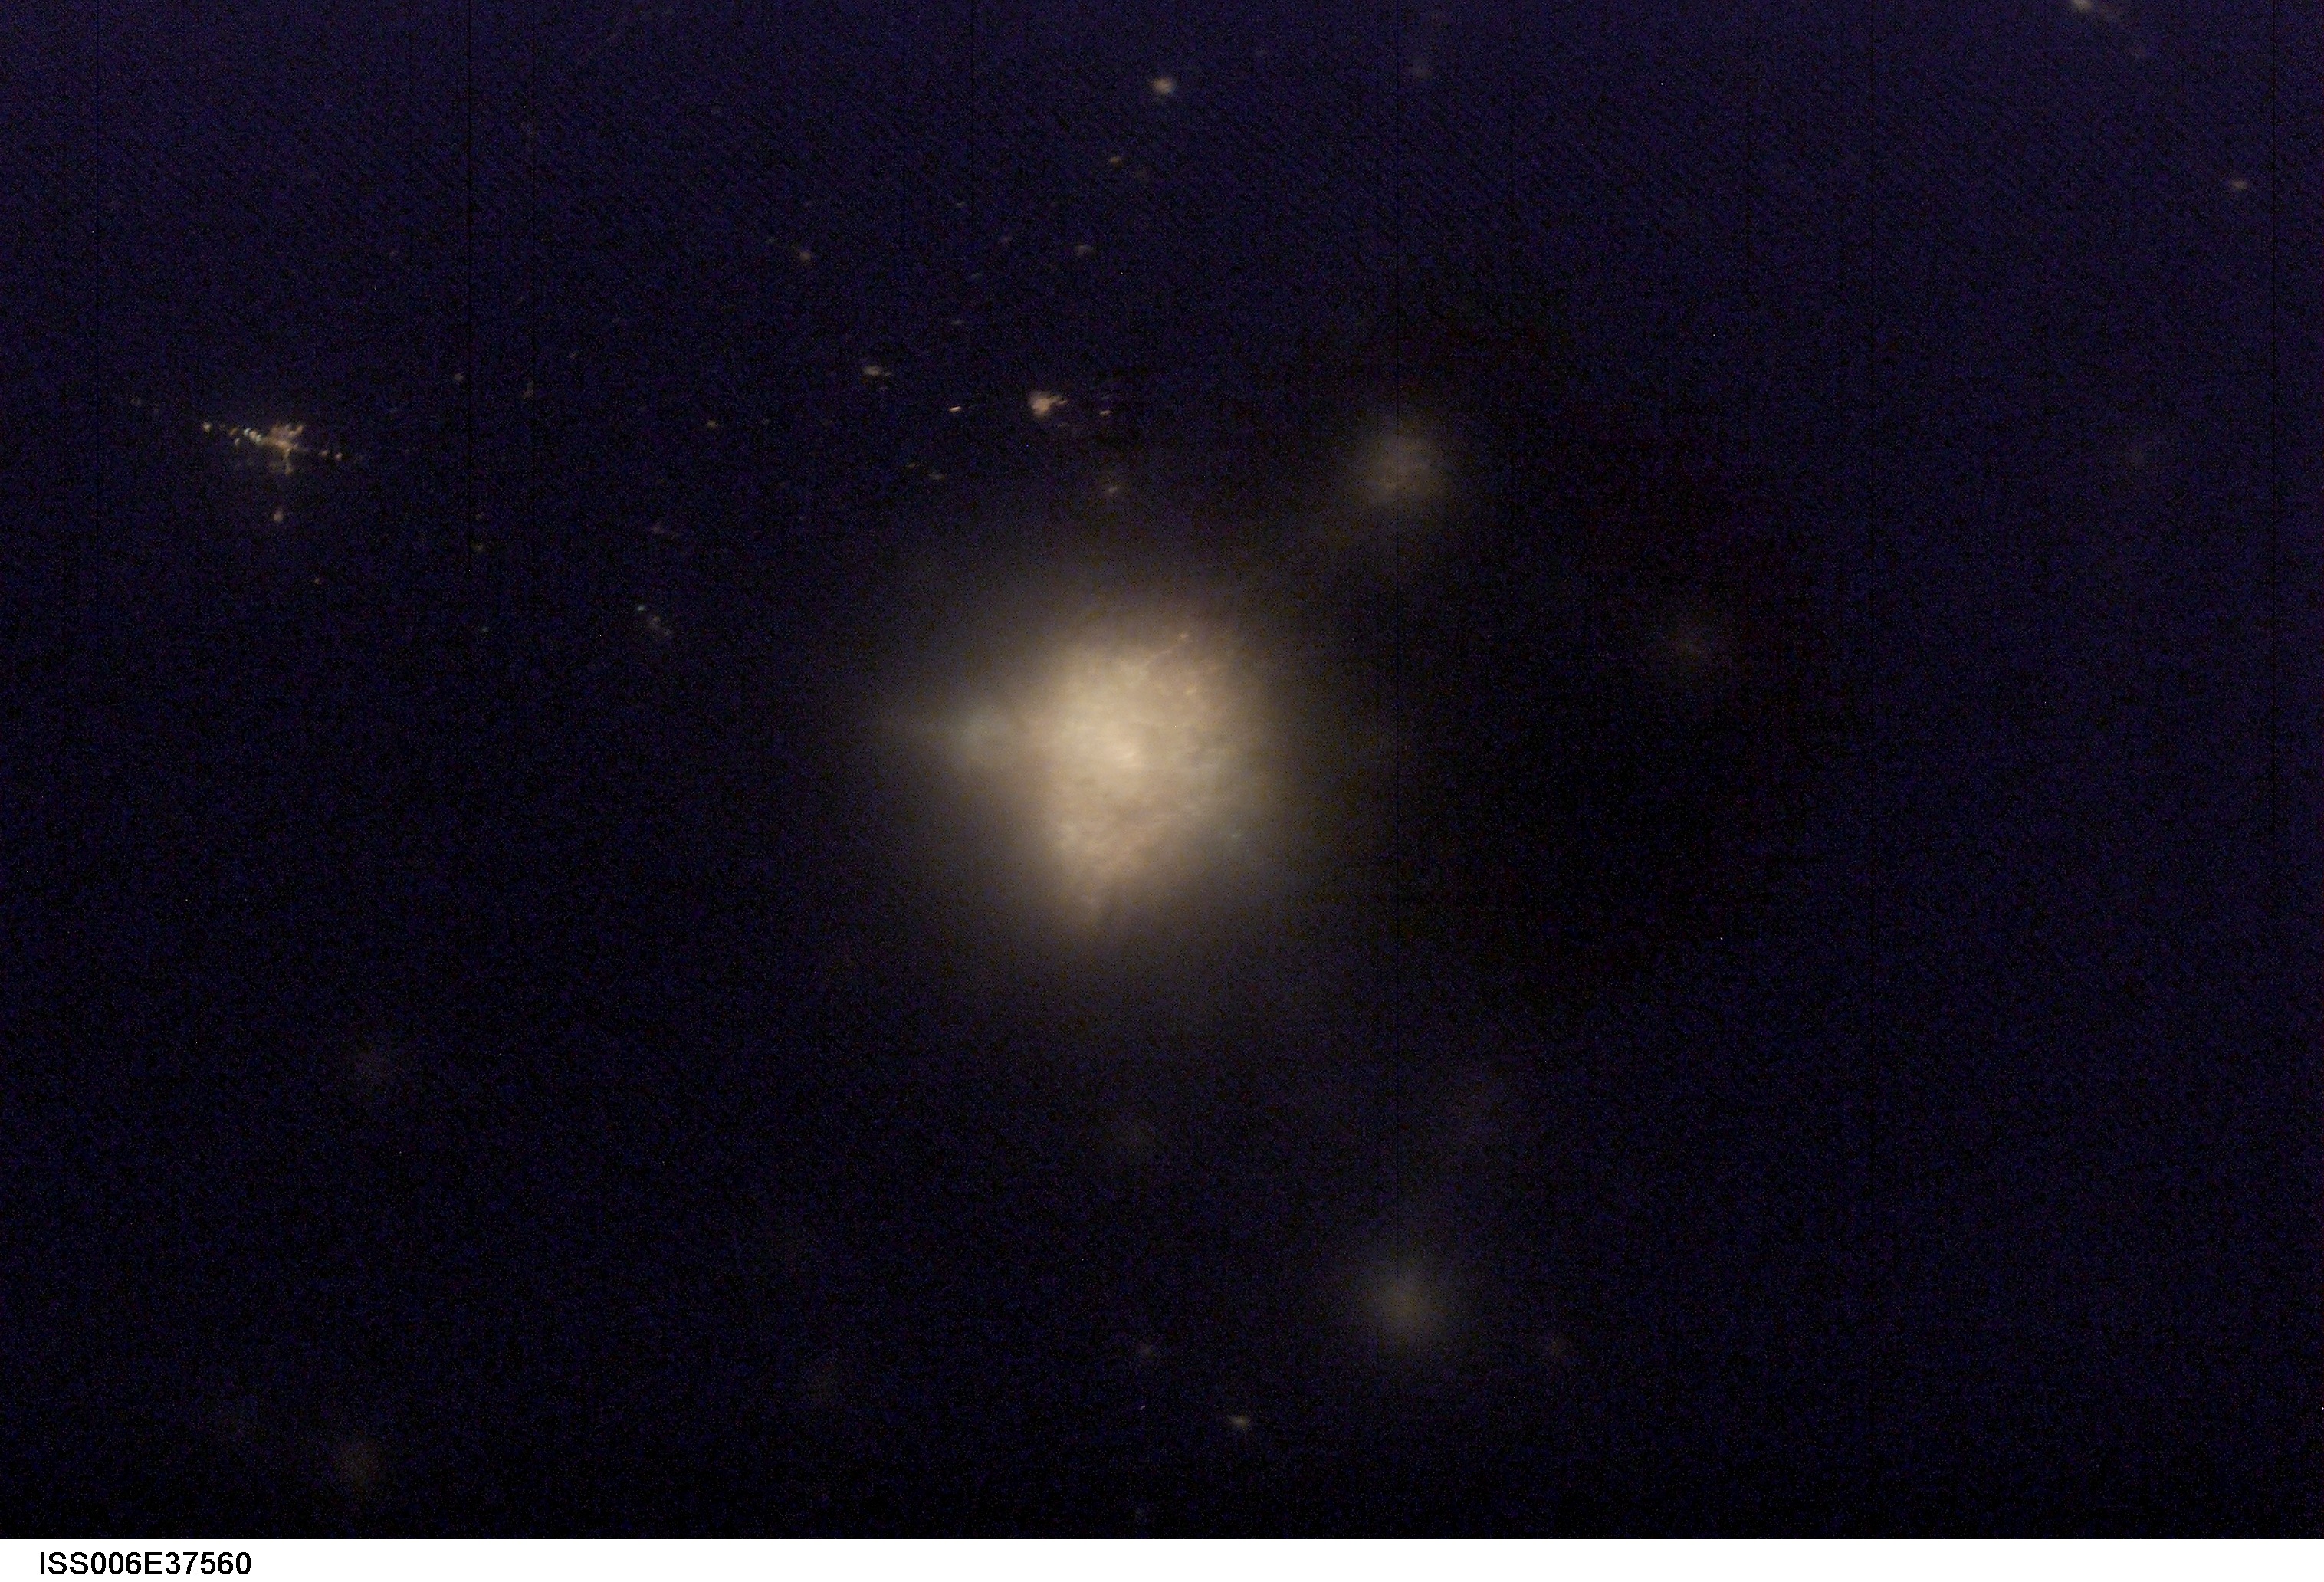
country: CANADA-M
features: DARK EARTHOBS
